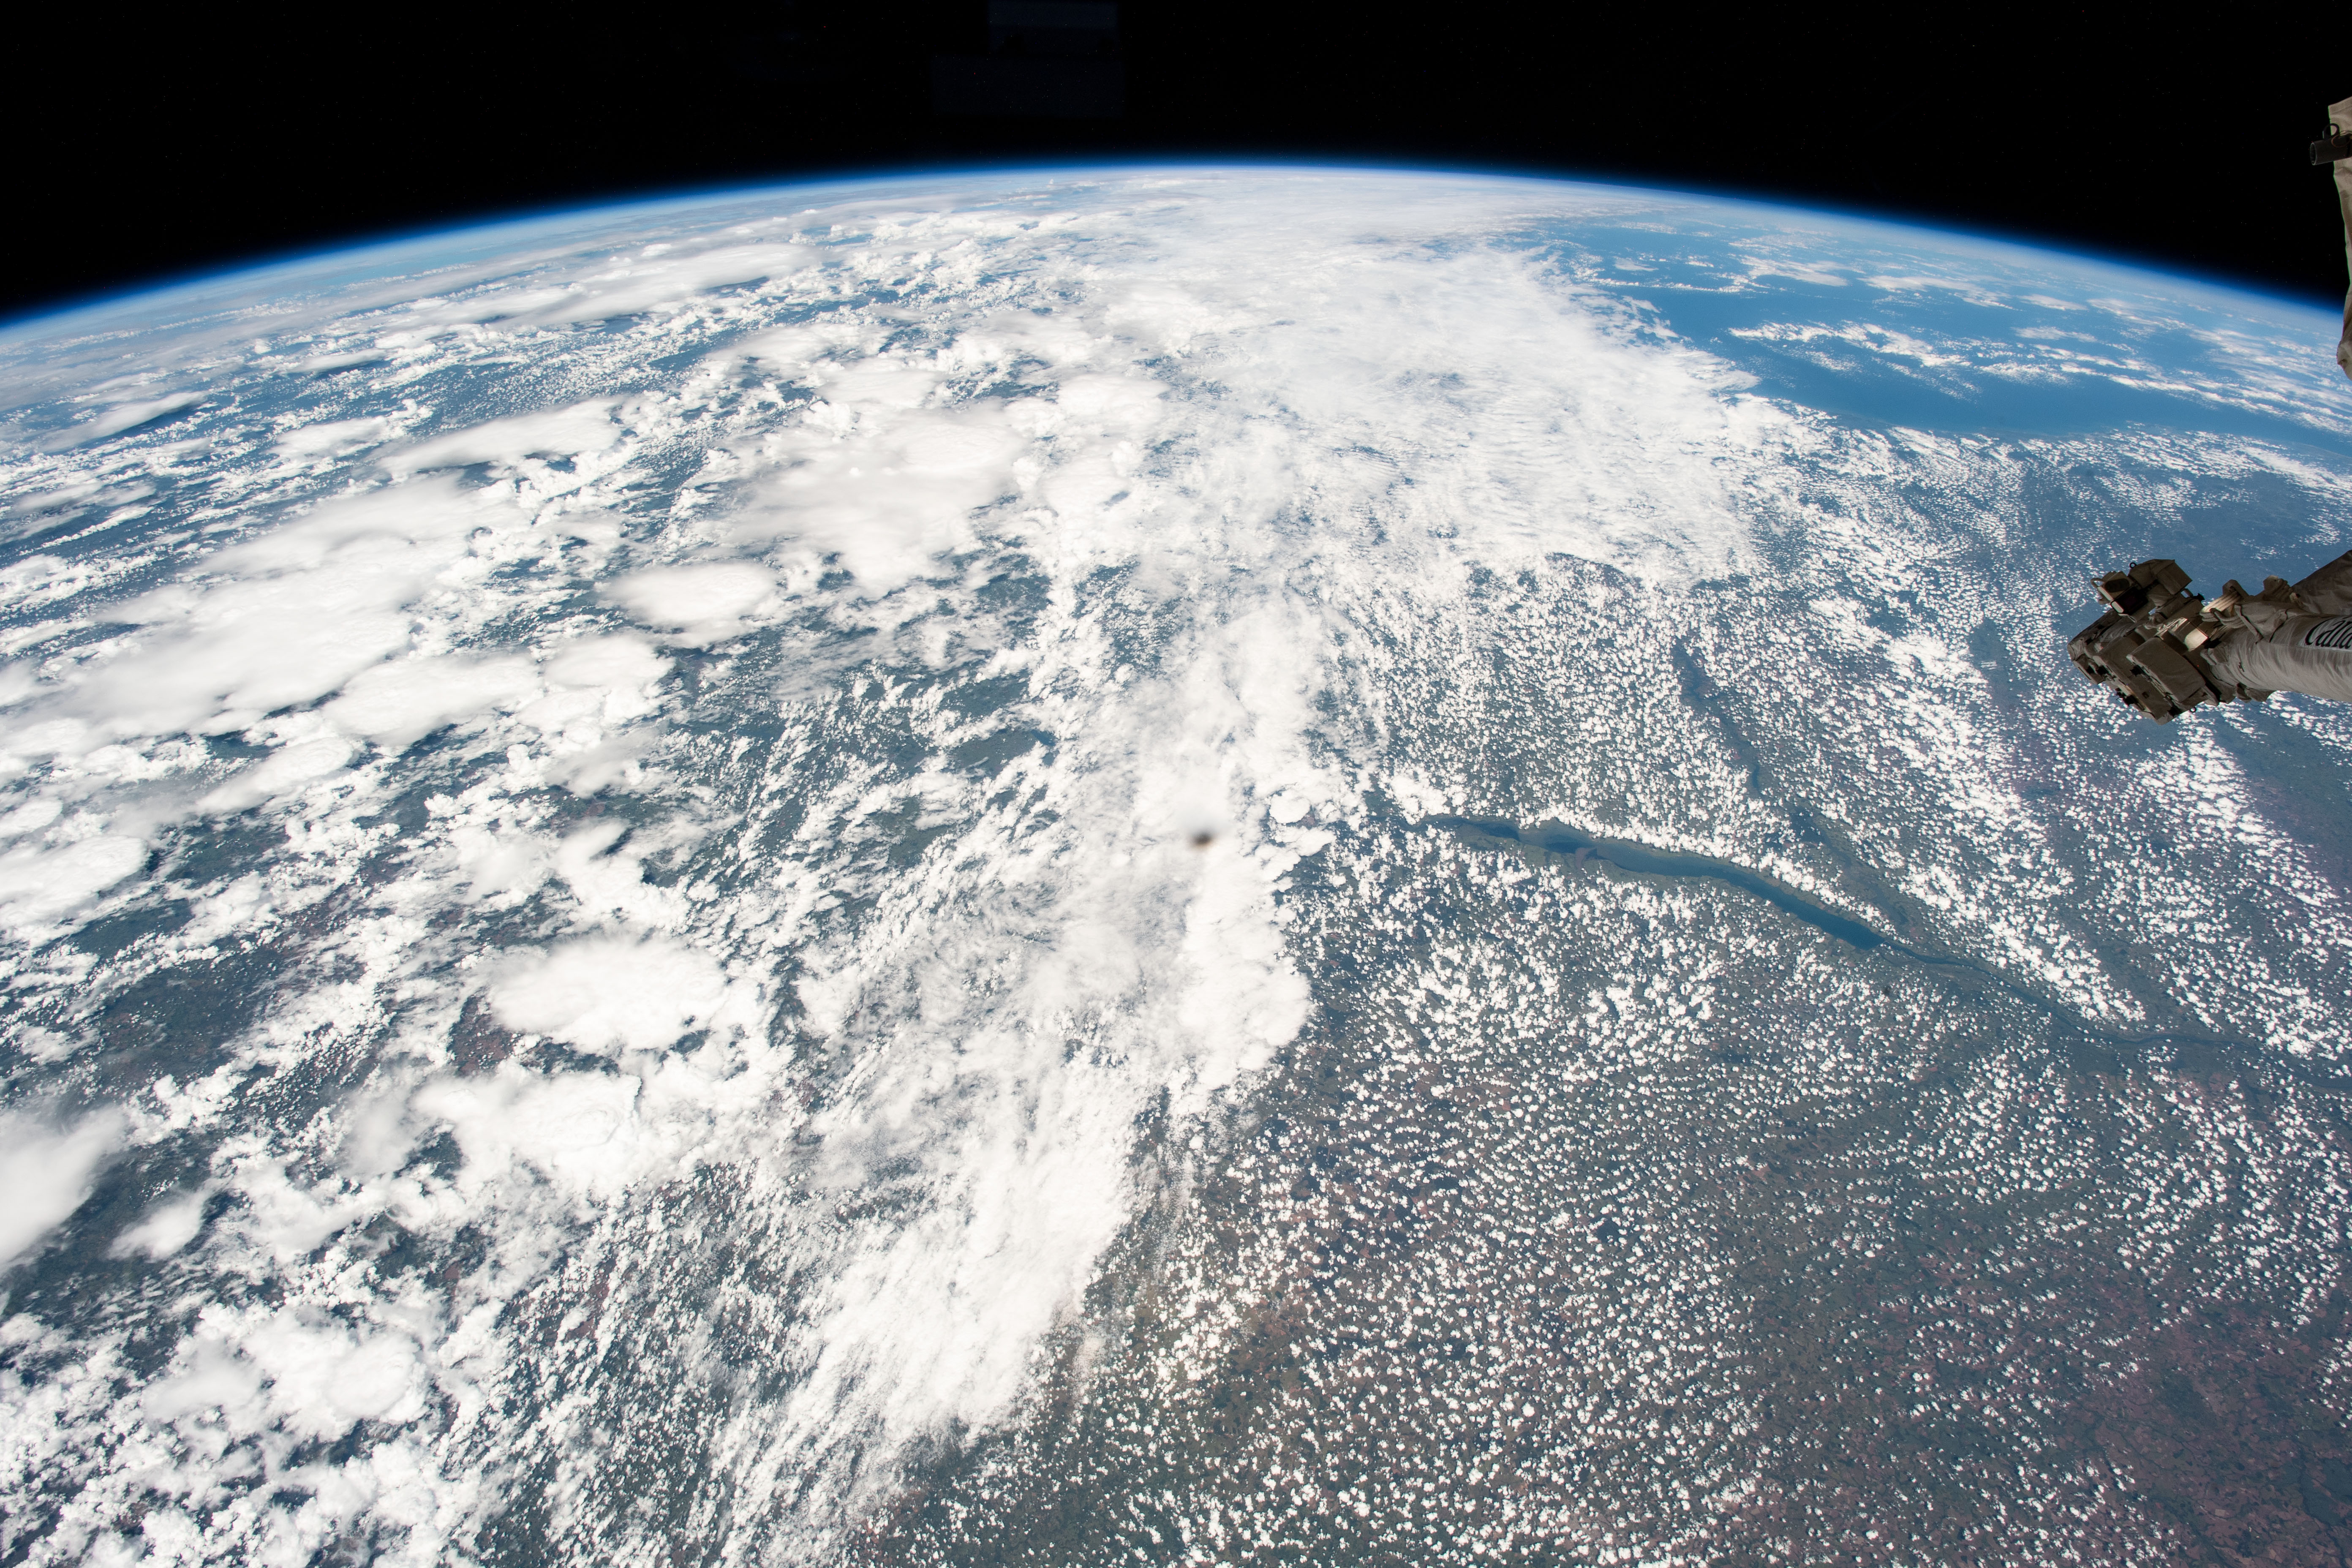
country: BRAZIL
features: PARANA RIVER, CAMPOS, BRAZILIAN HIGHLANDS
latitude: -20.5
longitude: -51.0
